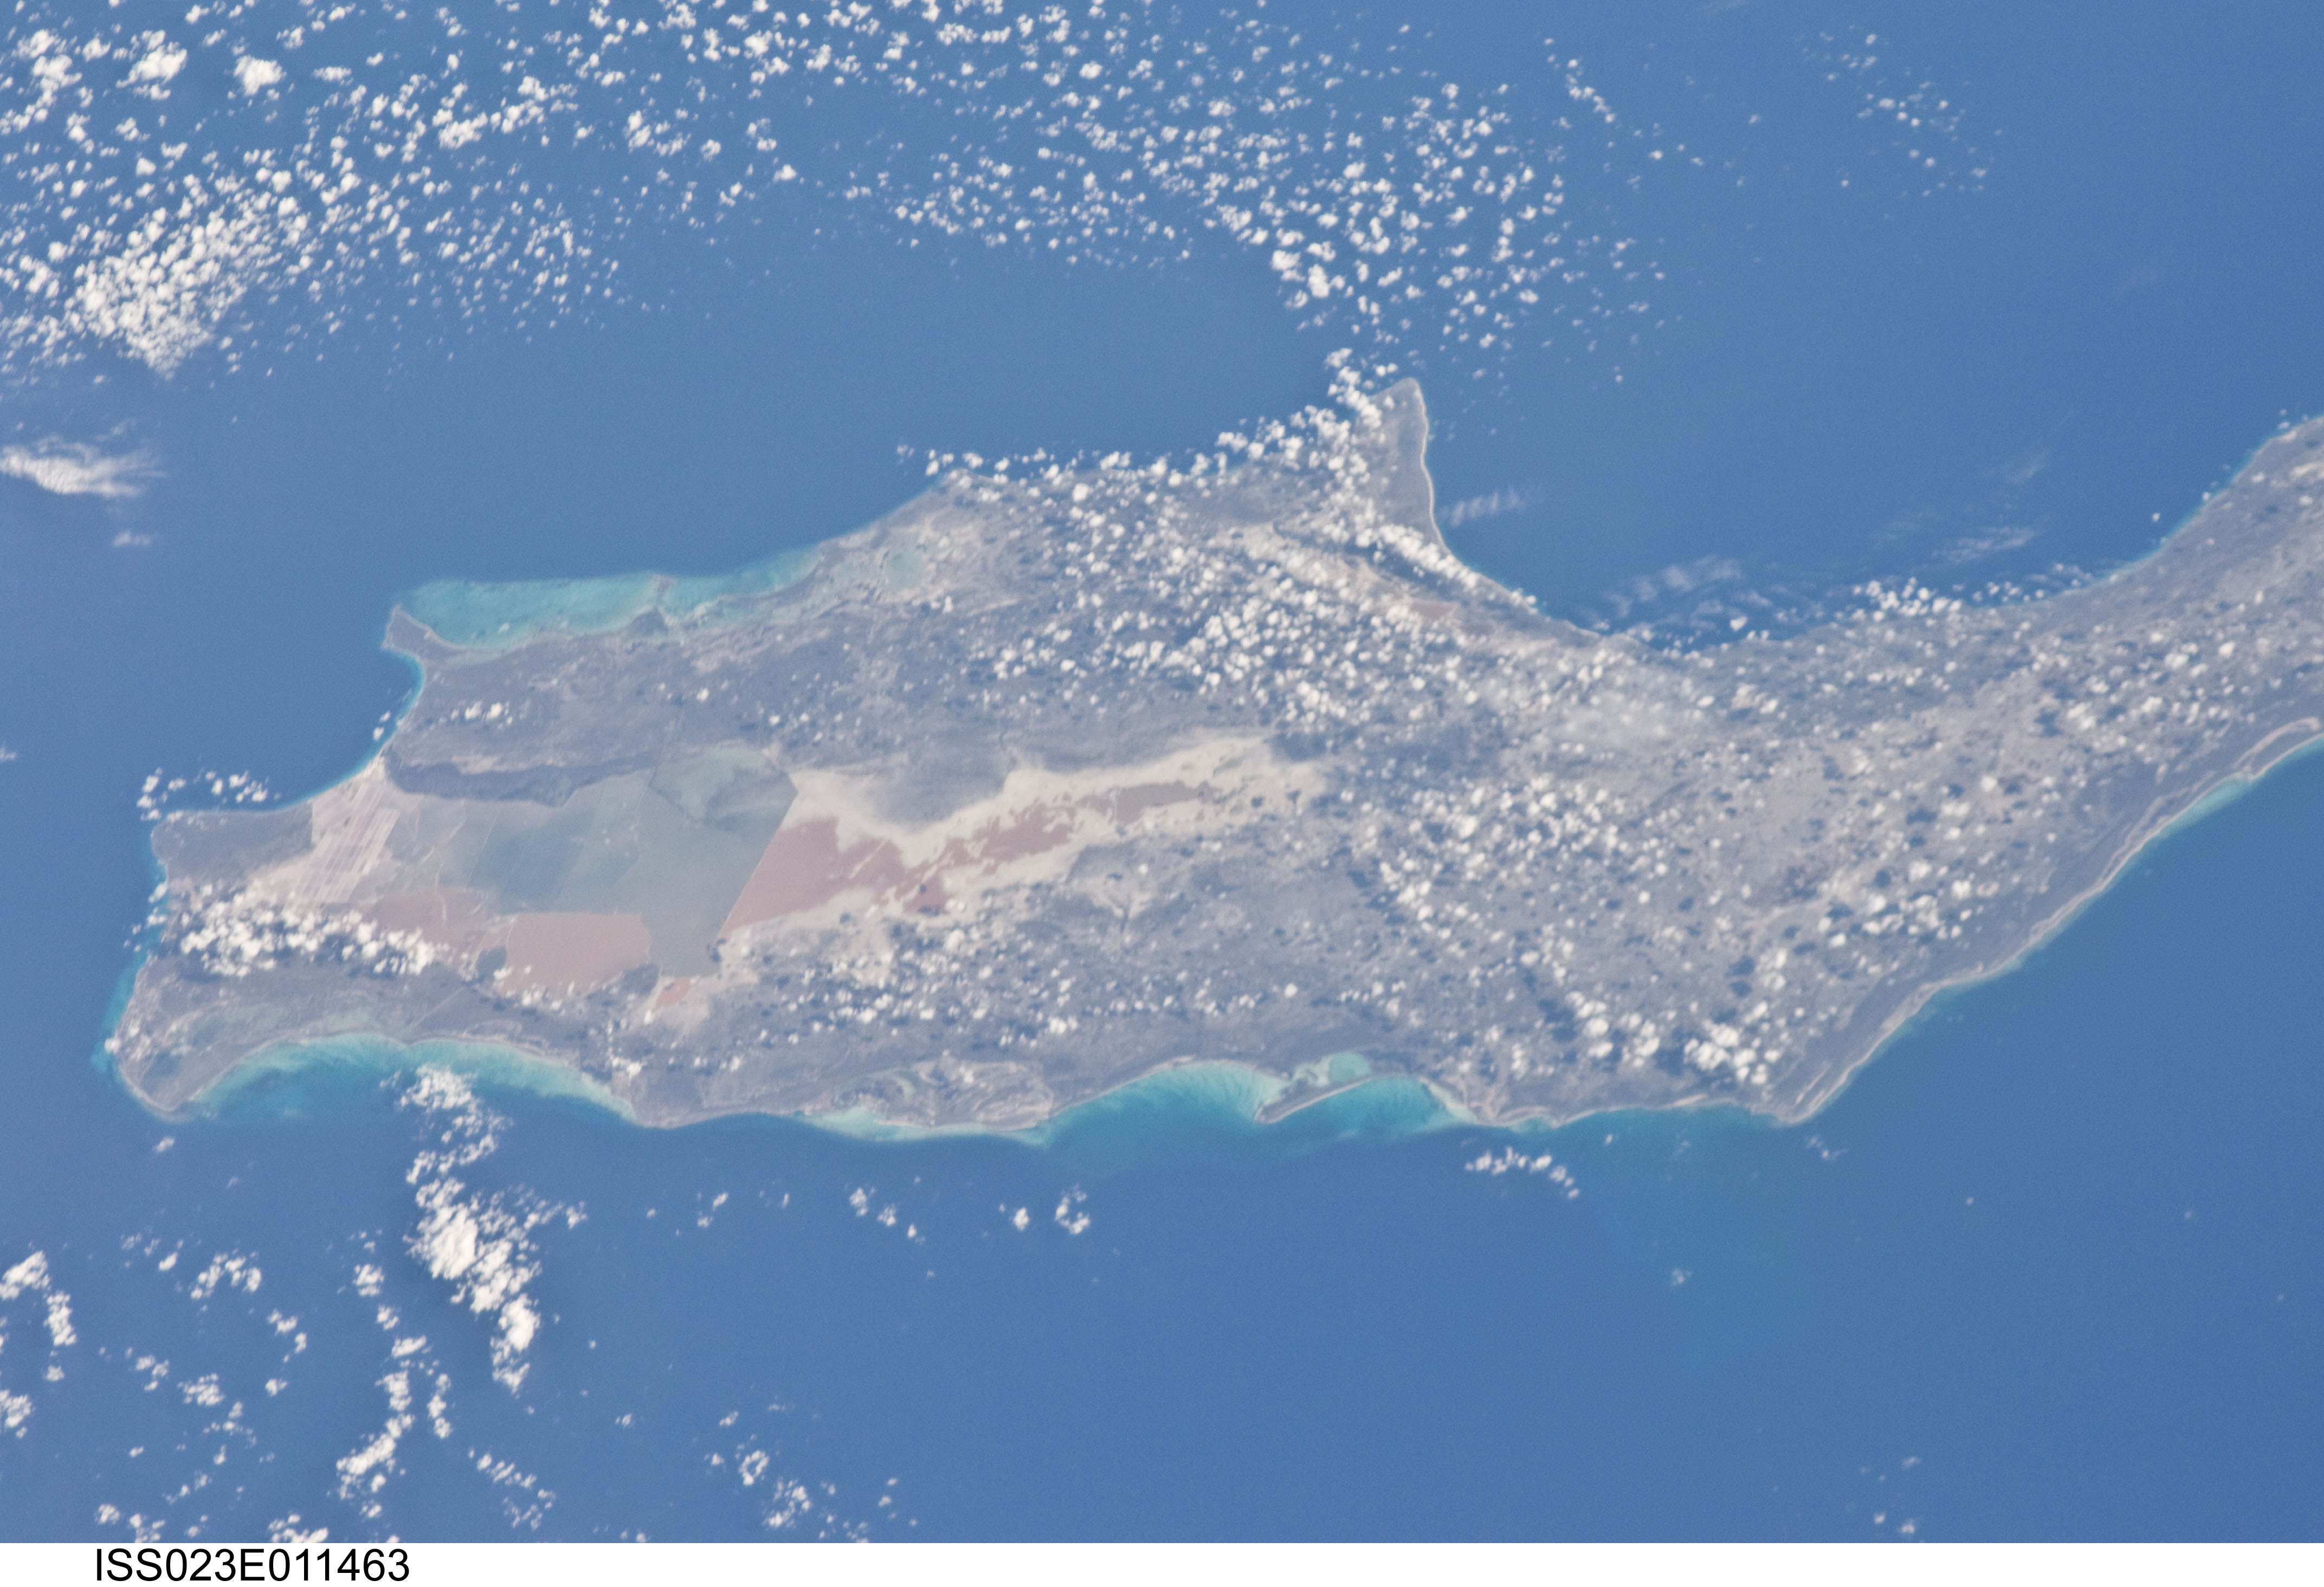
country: BAHAMAS
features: GREAT INAGUA I., L. WINDSOR
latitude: 21.0
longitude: -73.4
